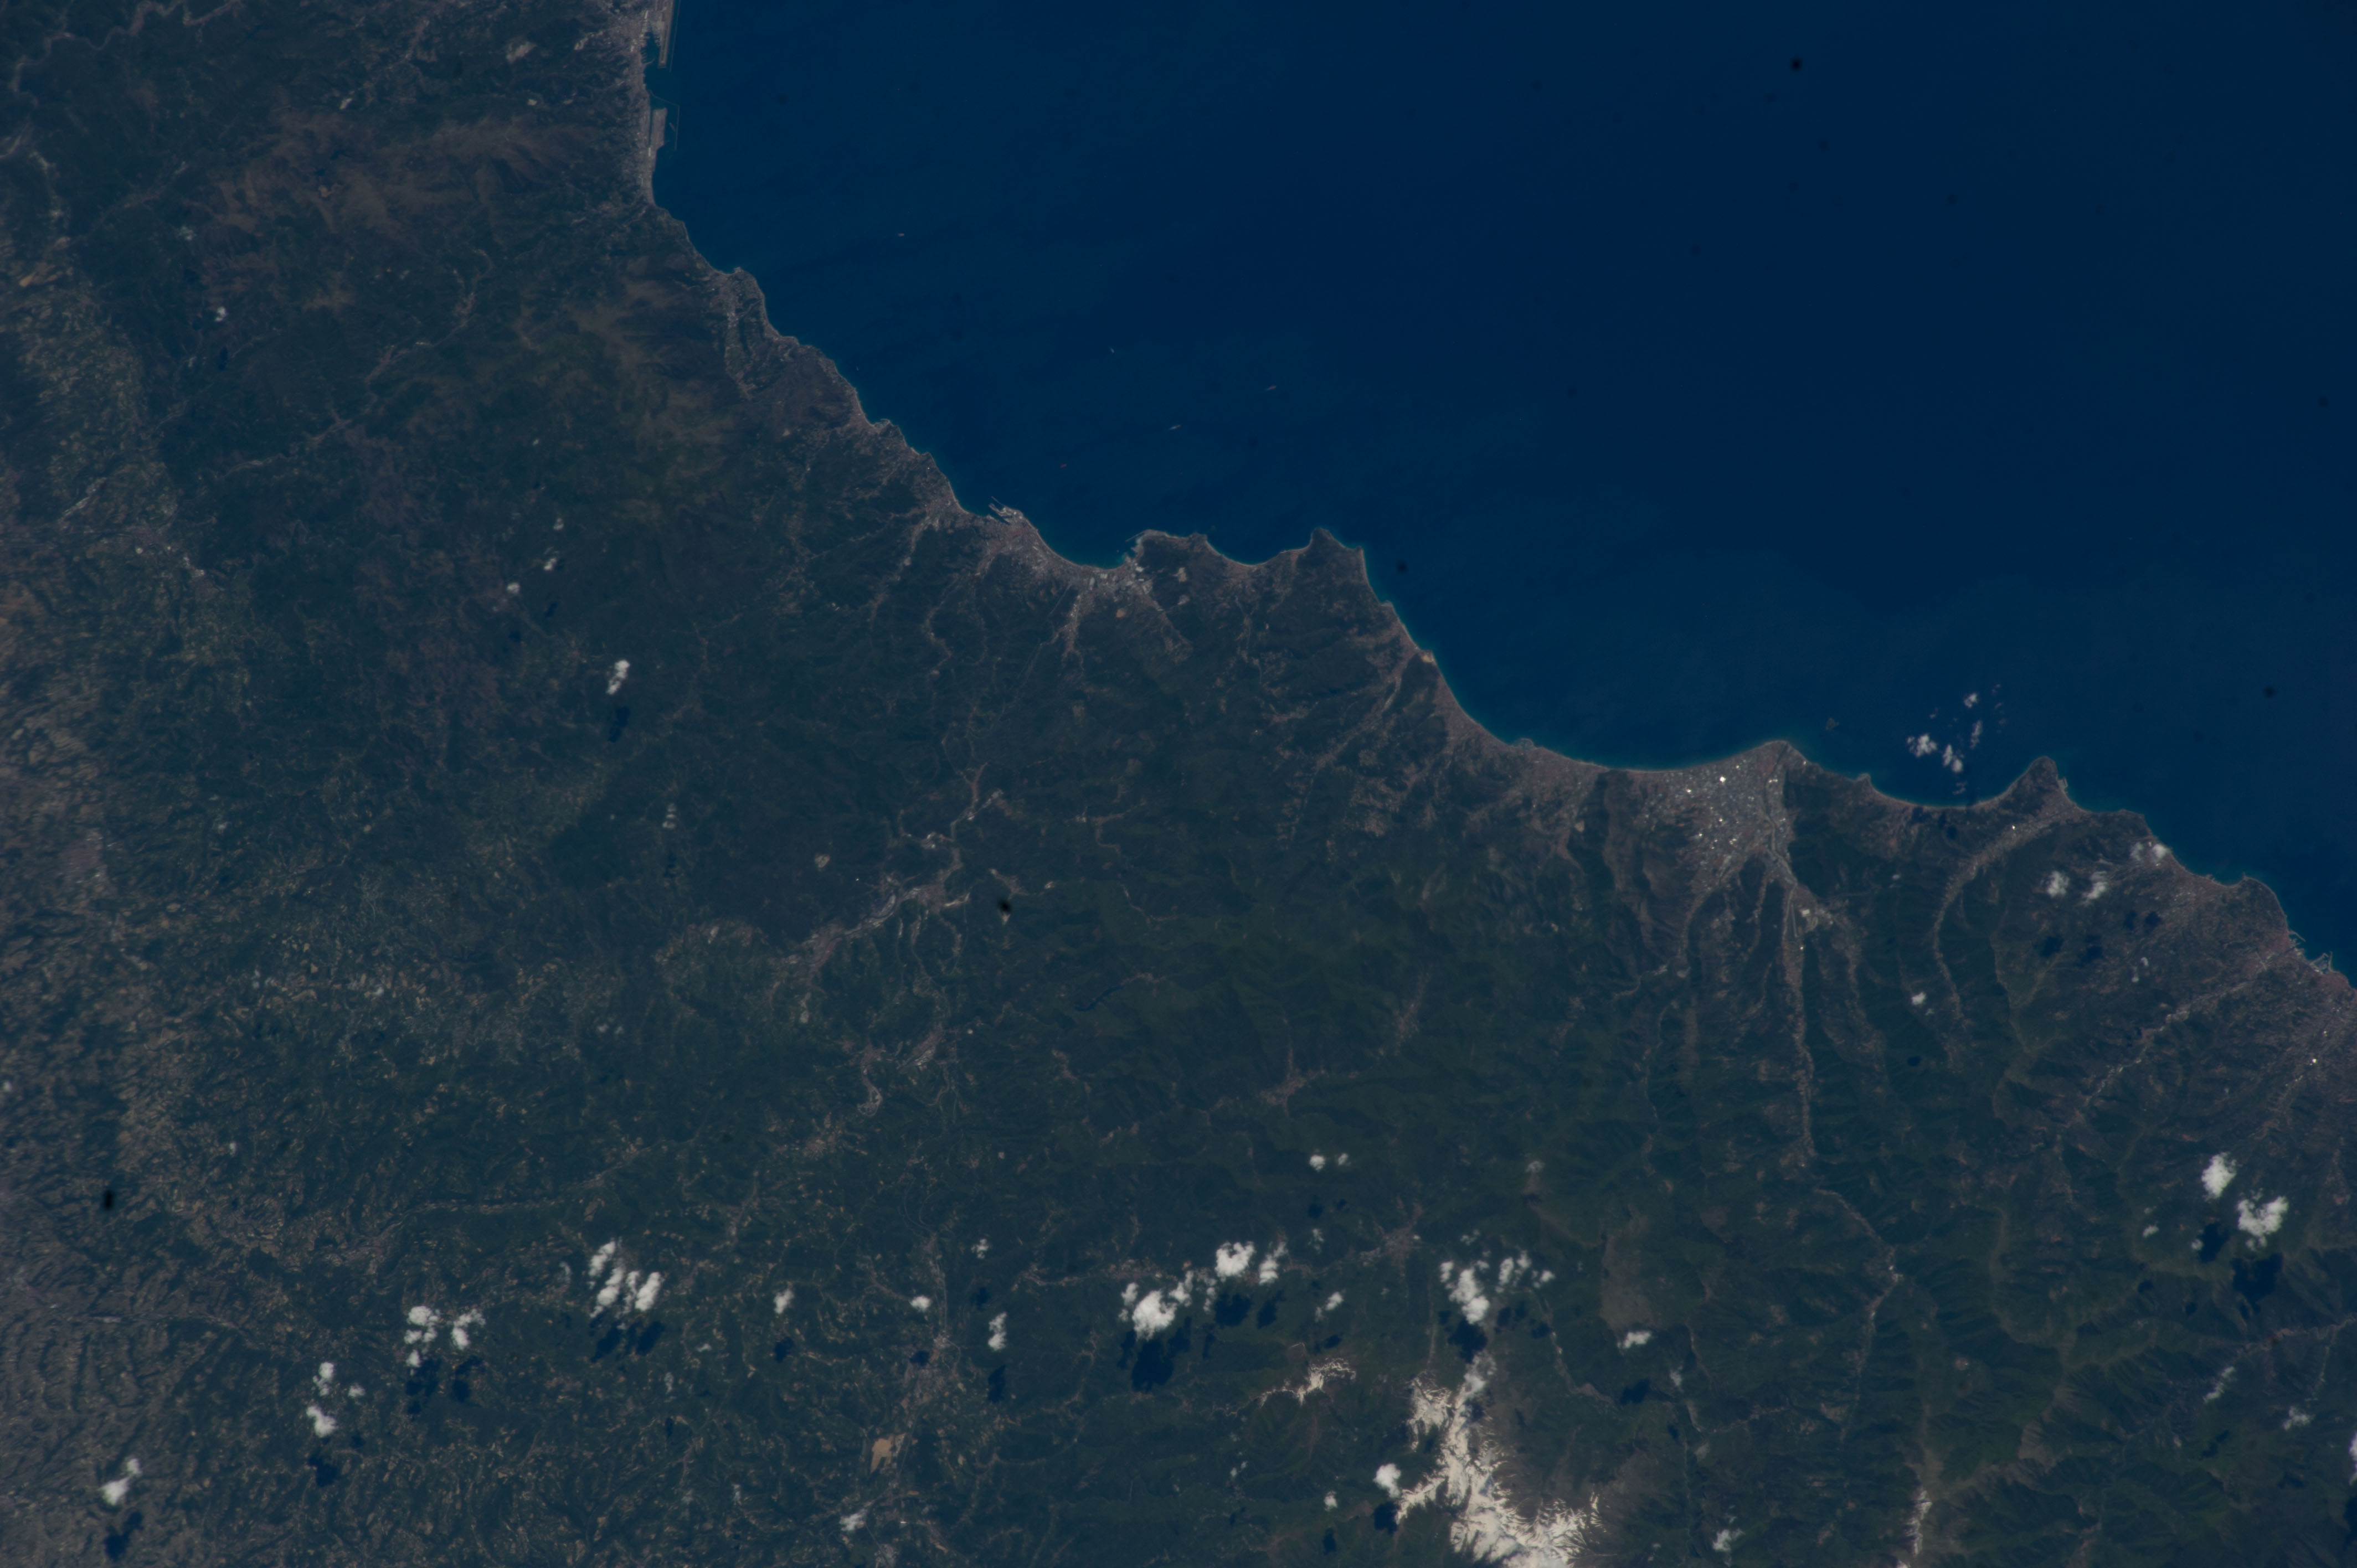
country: ITALY
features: LIGURIAN S., ALBENGA, SAVONA, COASTAL TOWNS, FOREST, MARITIME ALPS, SNOW
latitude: 44.3
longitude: 8.3
